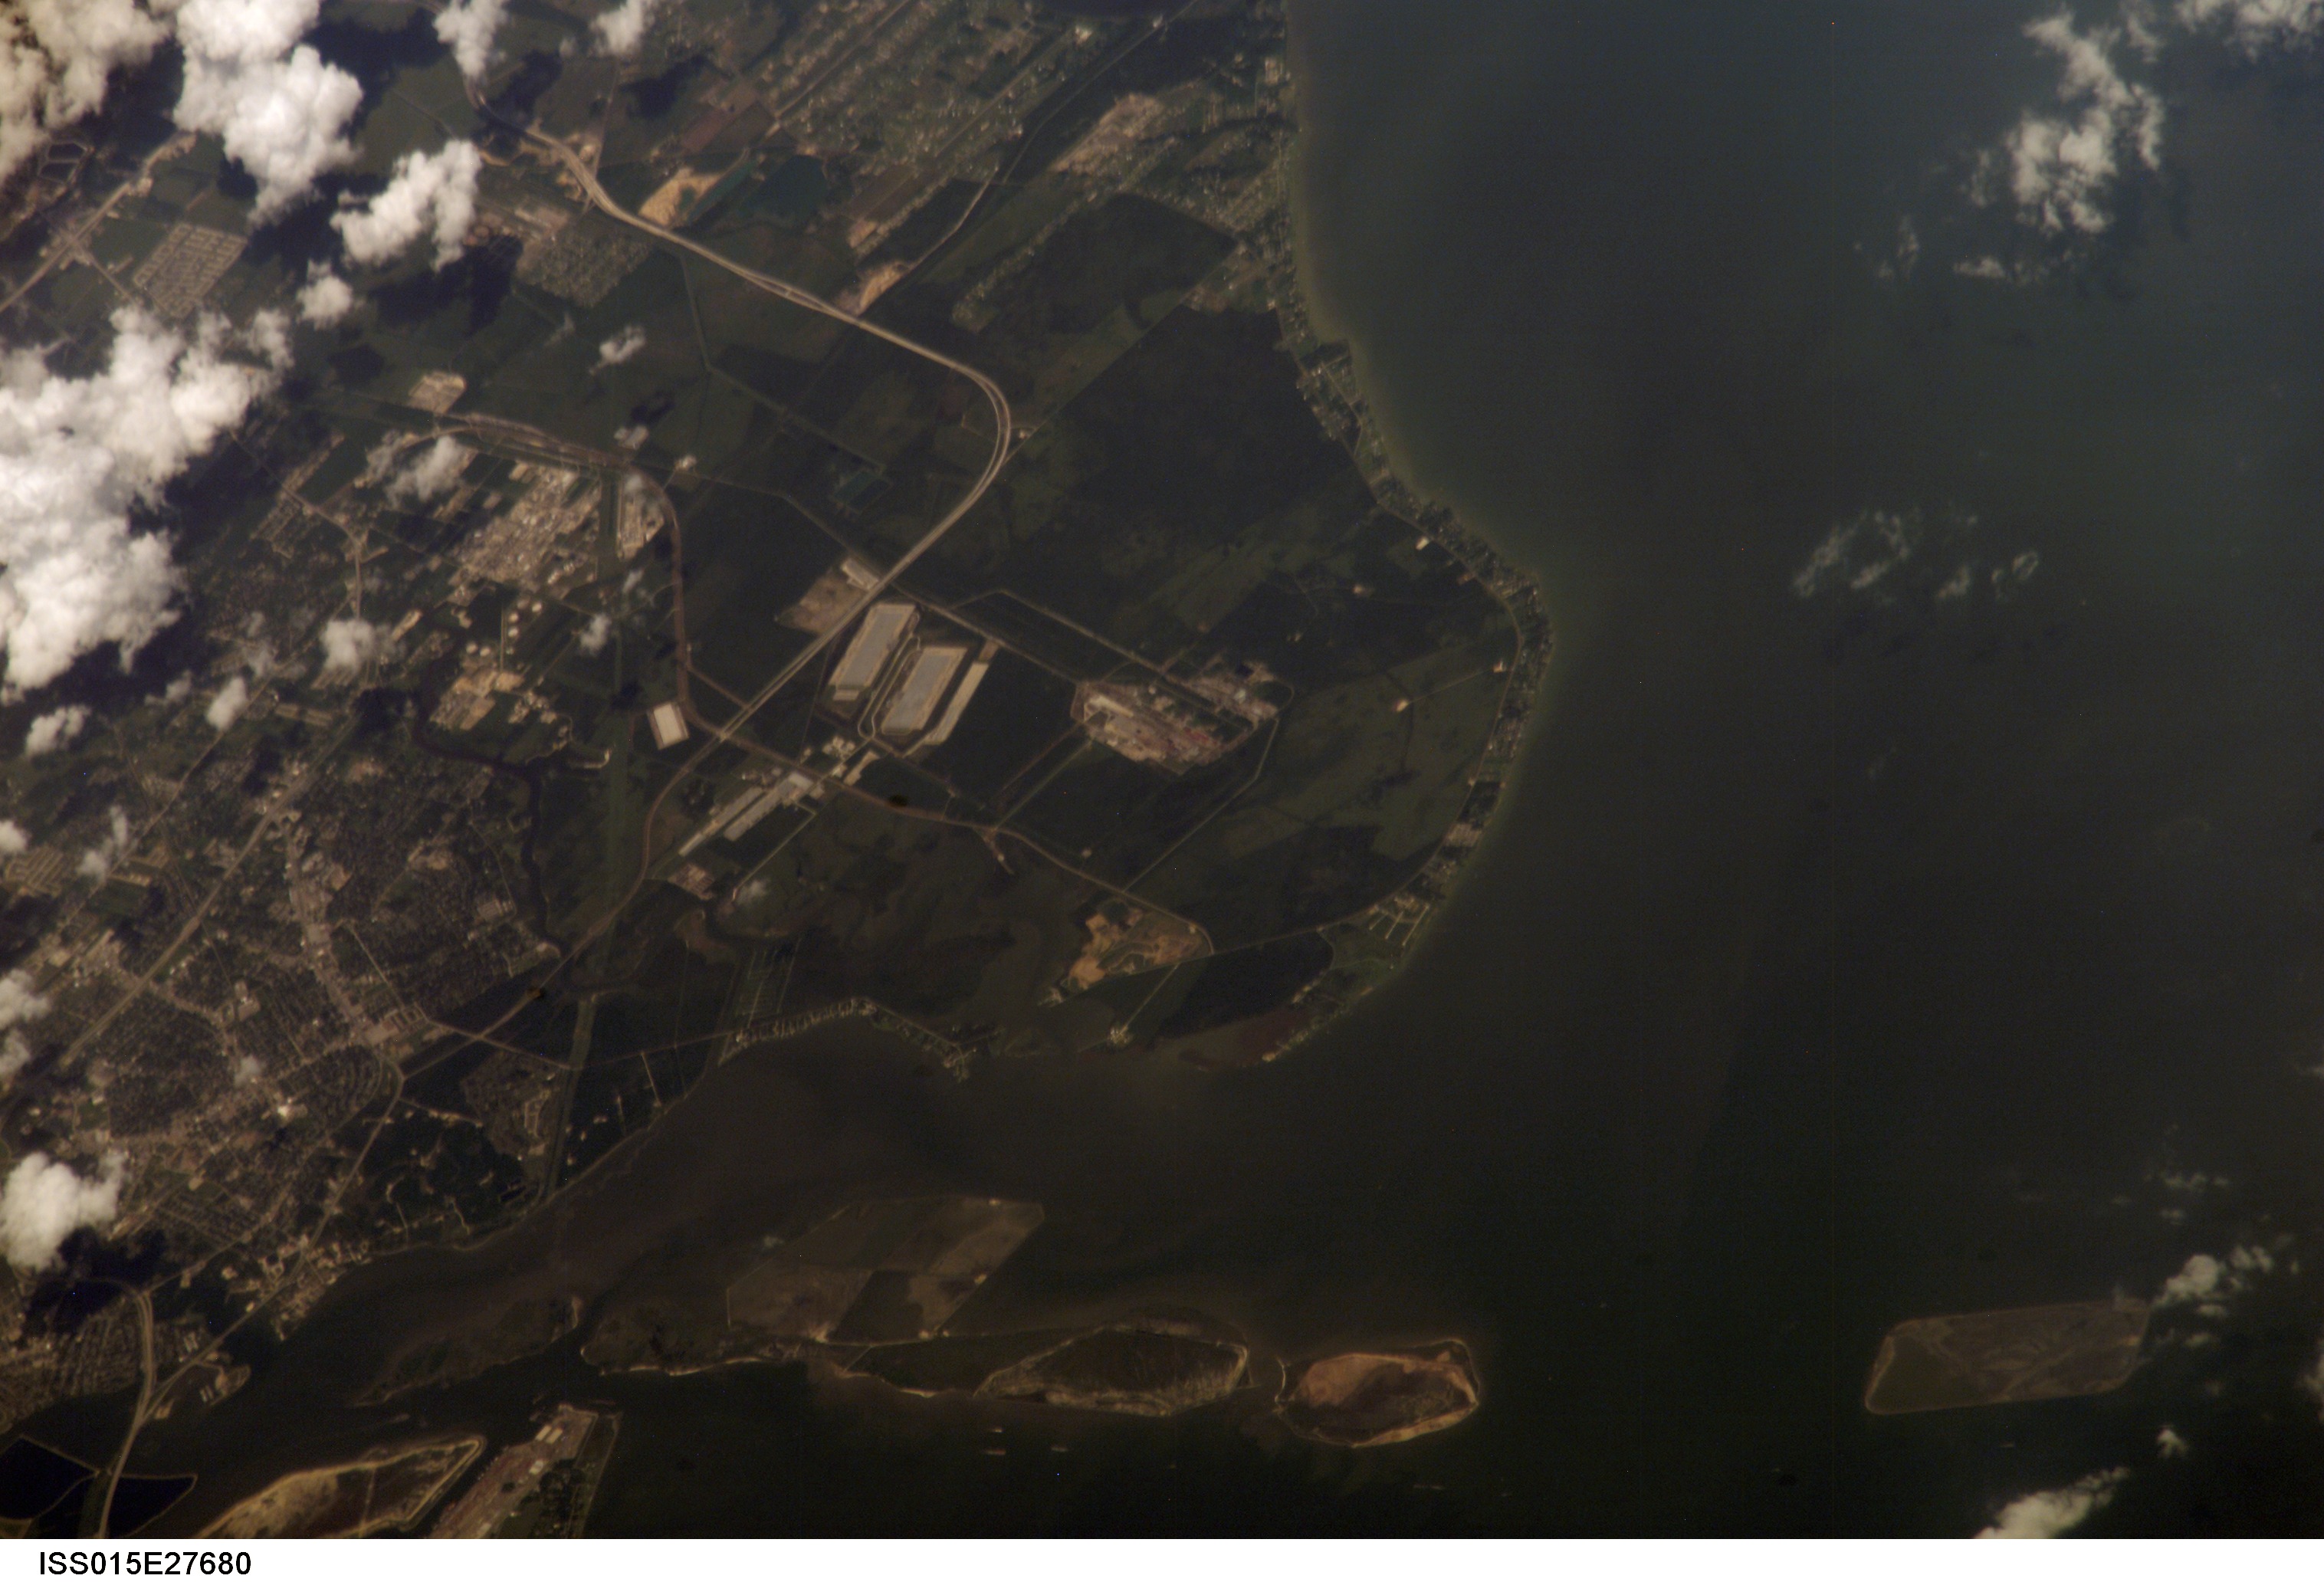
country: USA-TEXAS
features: HOUSTON PT., TRINITY B., BAYTOWN
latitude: 29.7
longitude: -94.9
